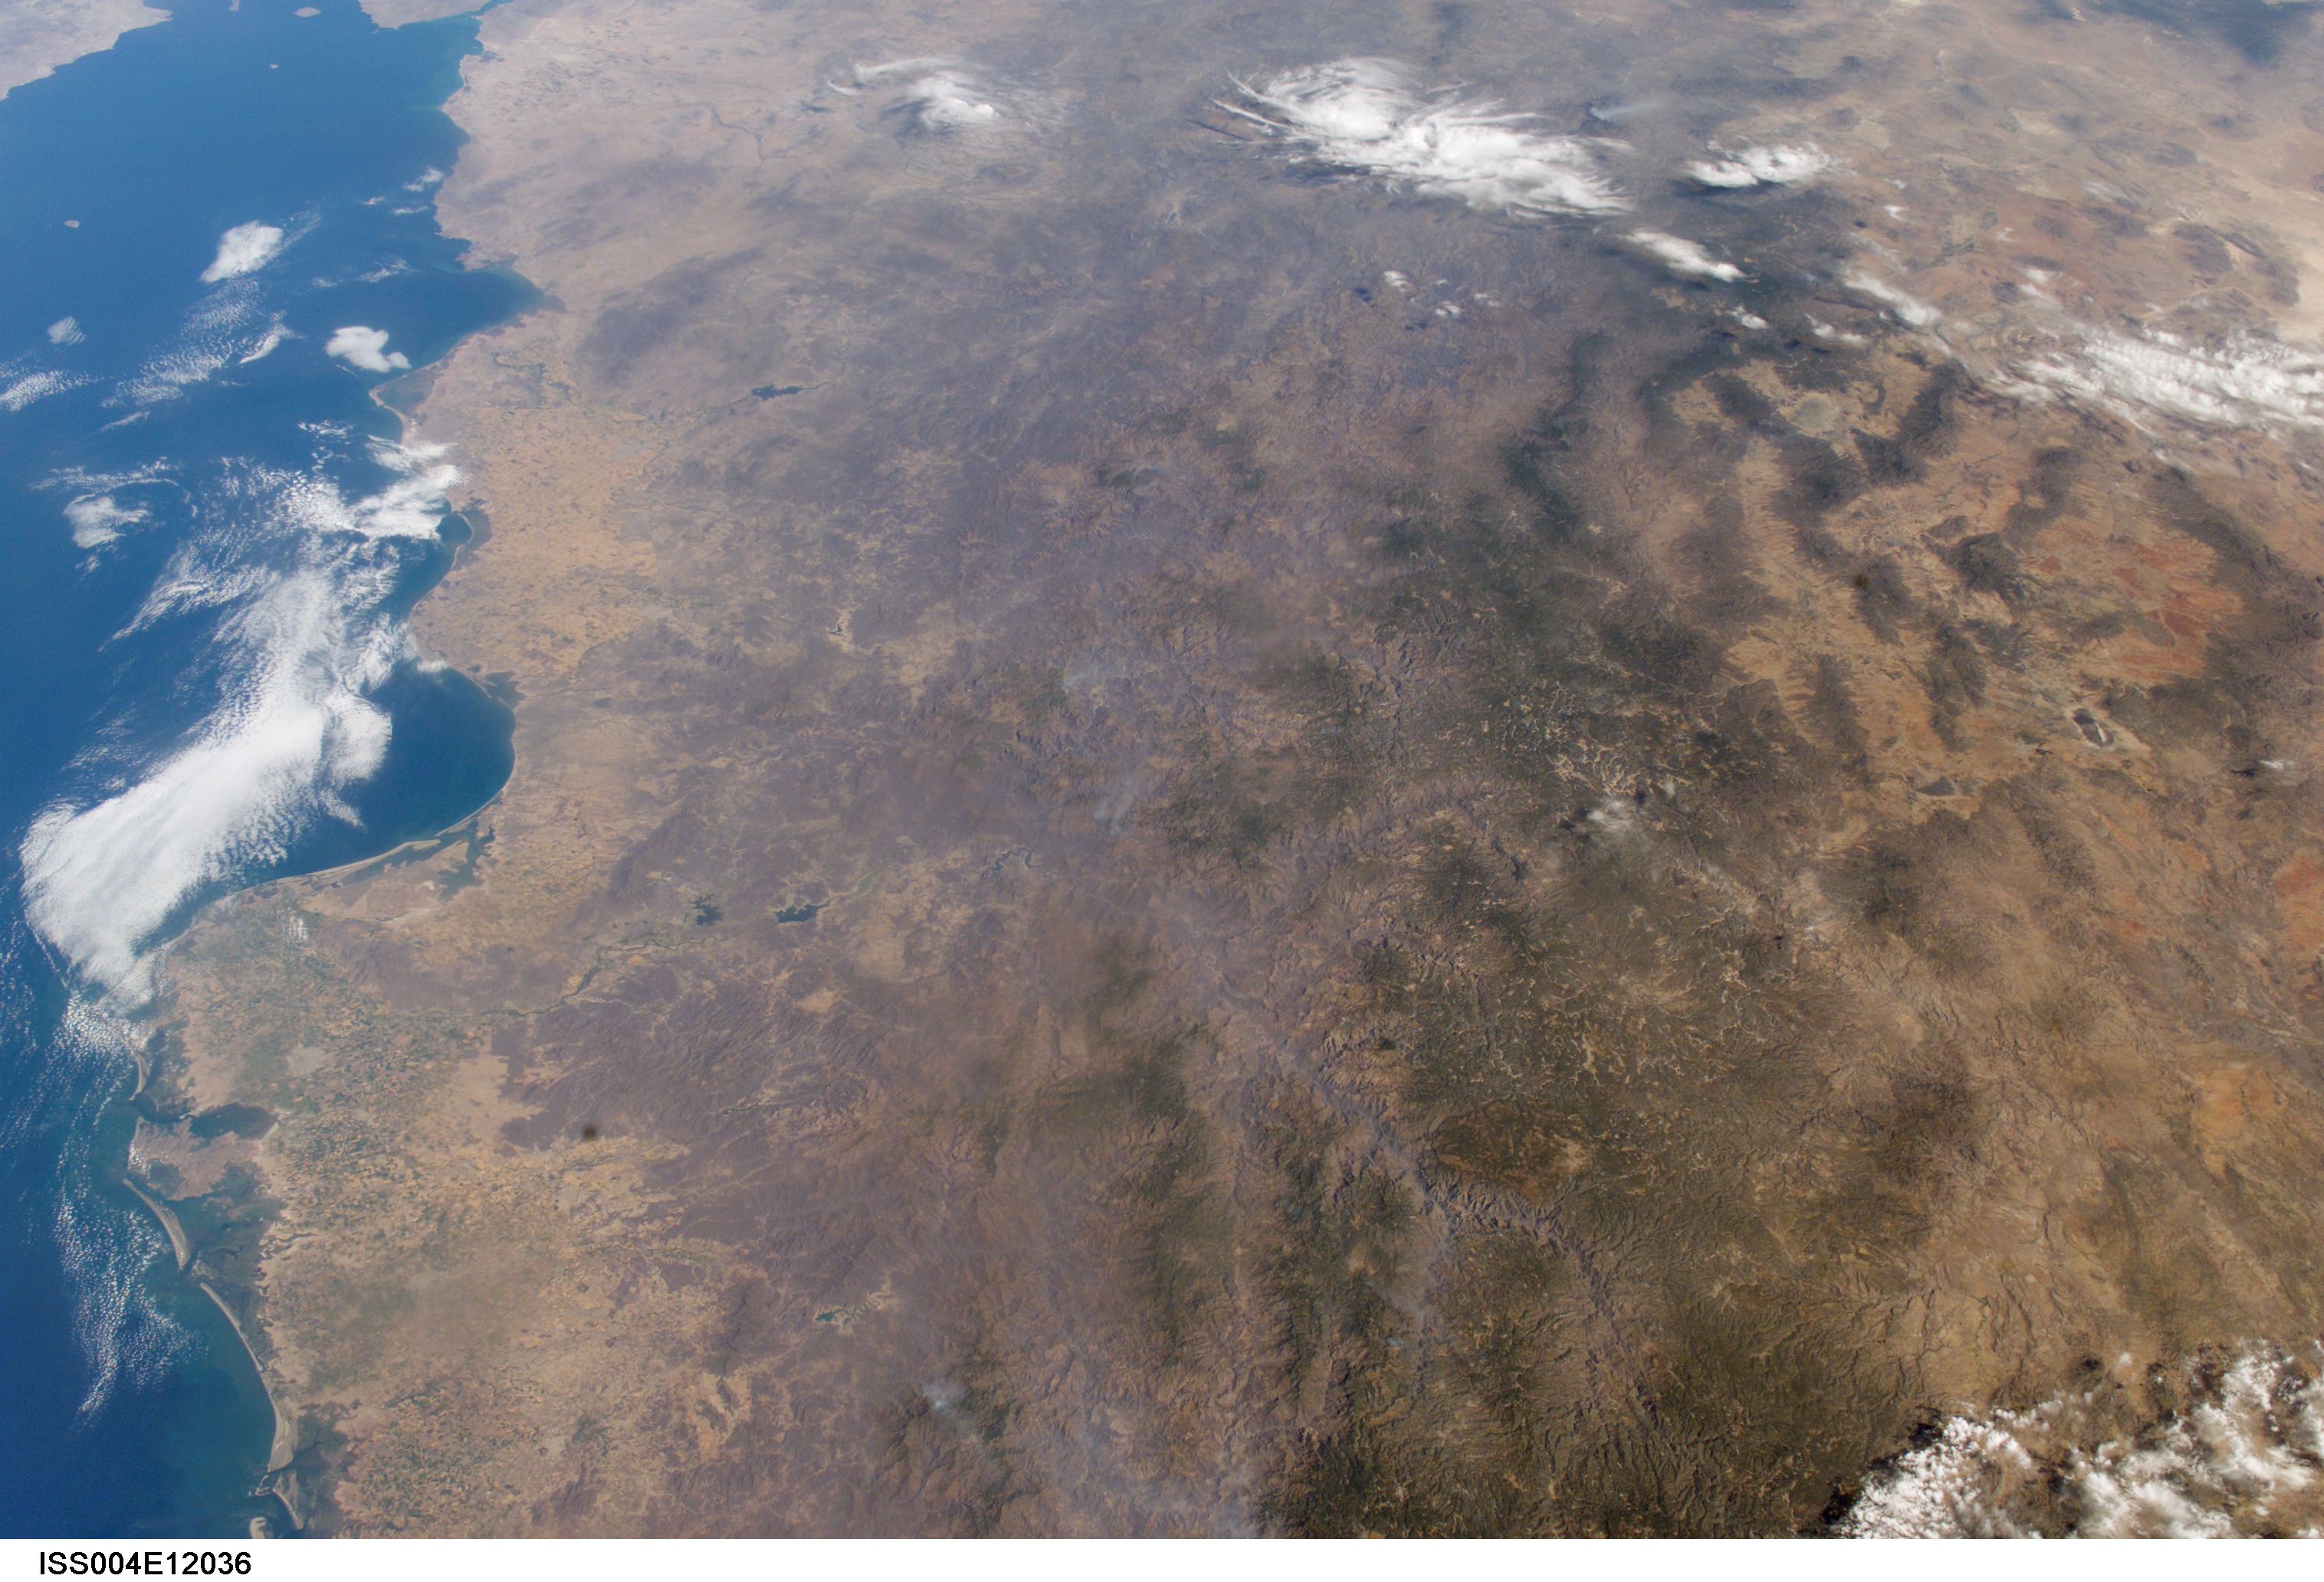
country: MEXICO
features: SIERRA MADRE OCCIDENTAL
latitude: 27.0
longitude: -109.0
